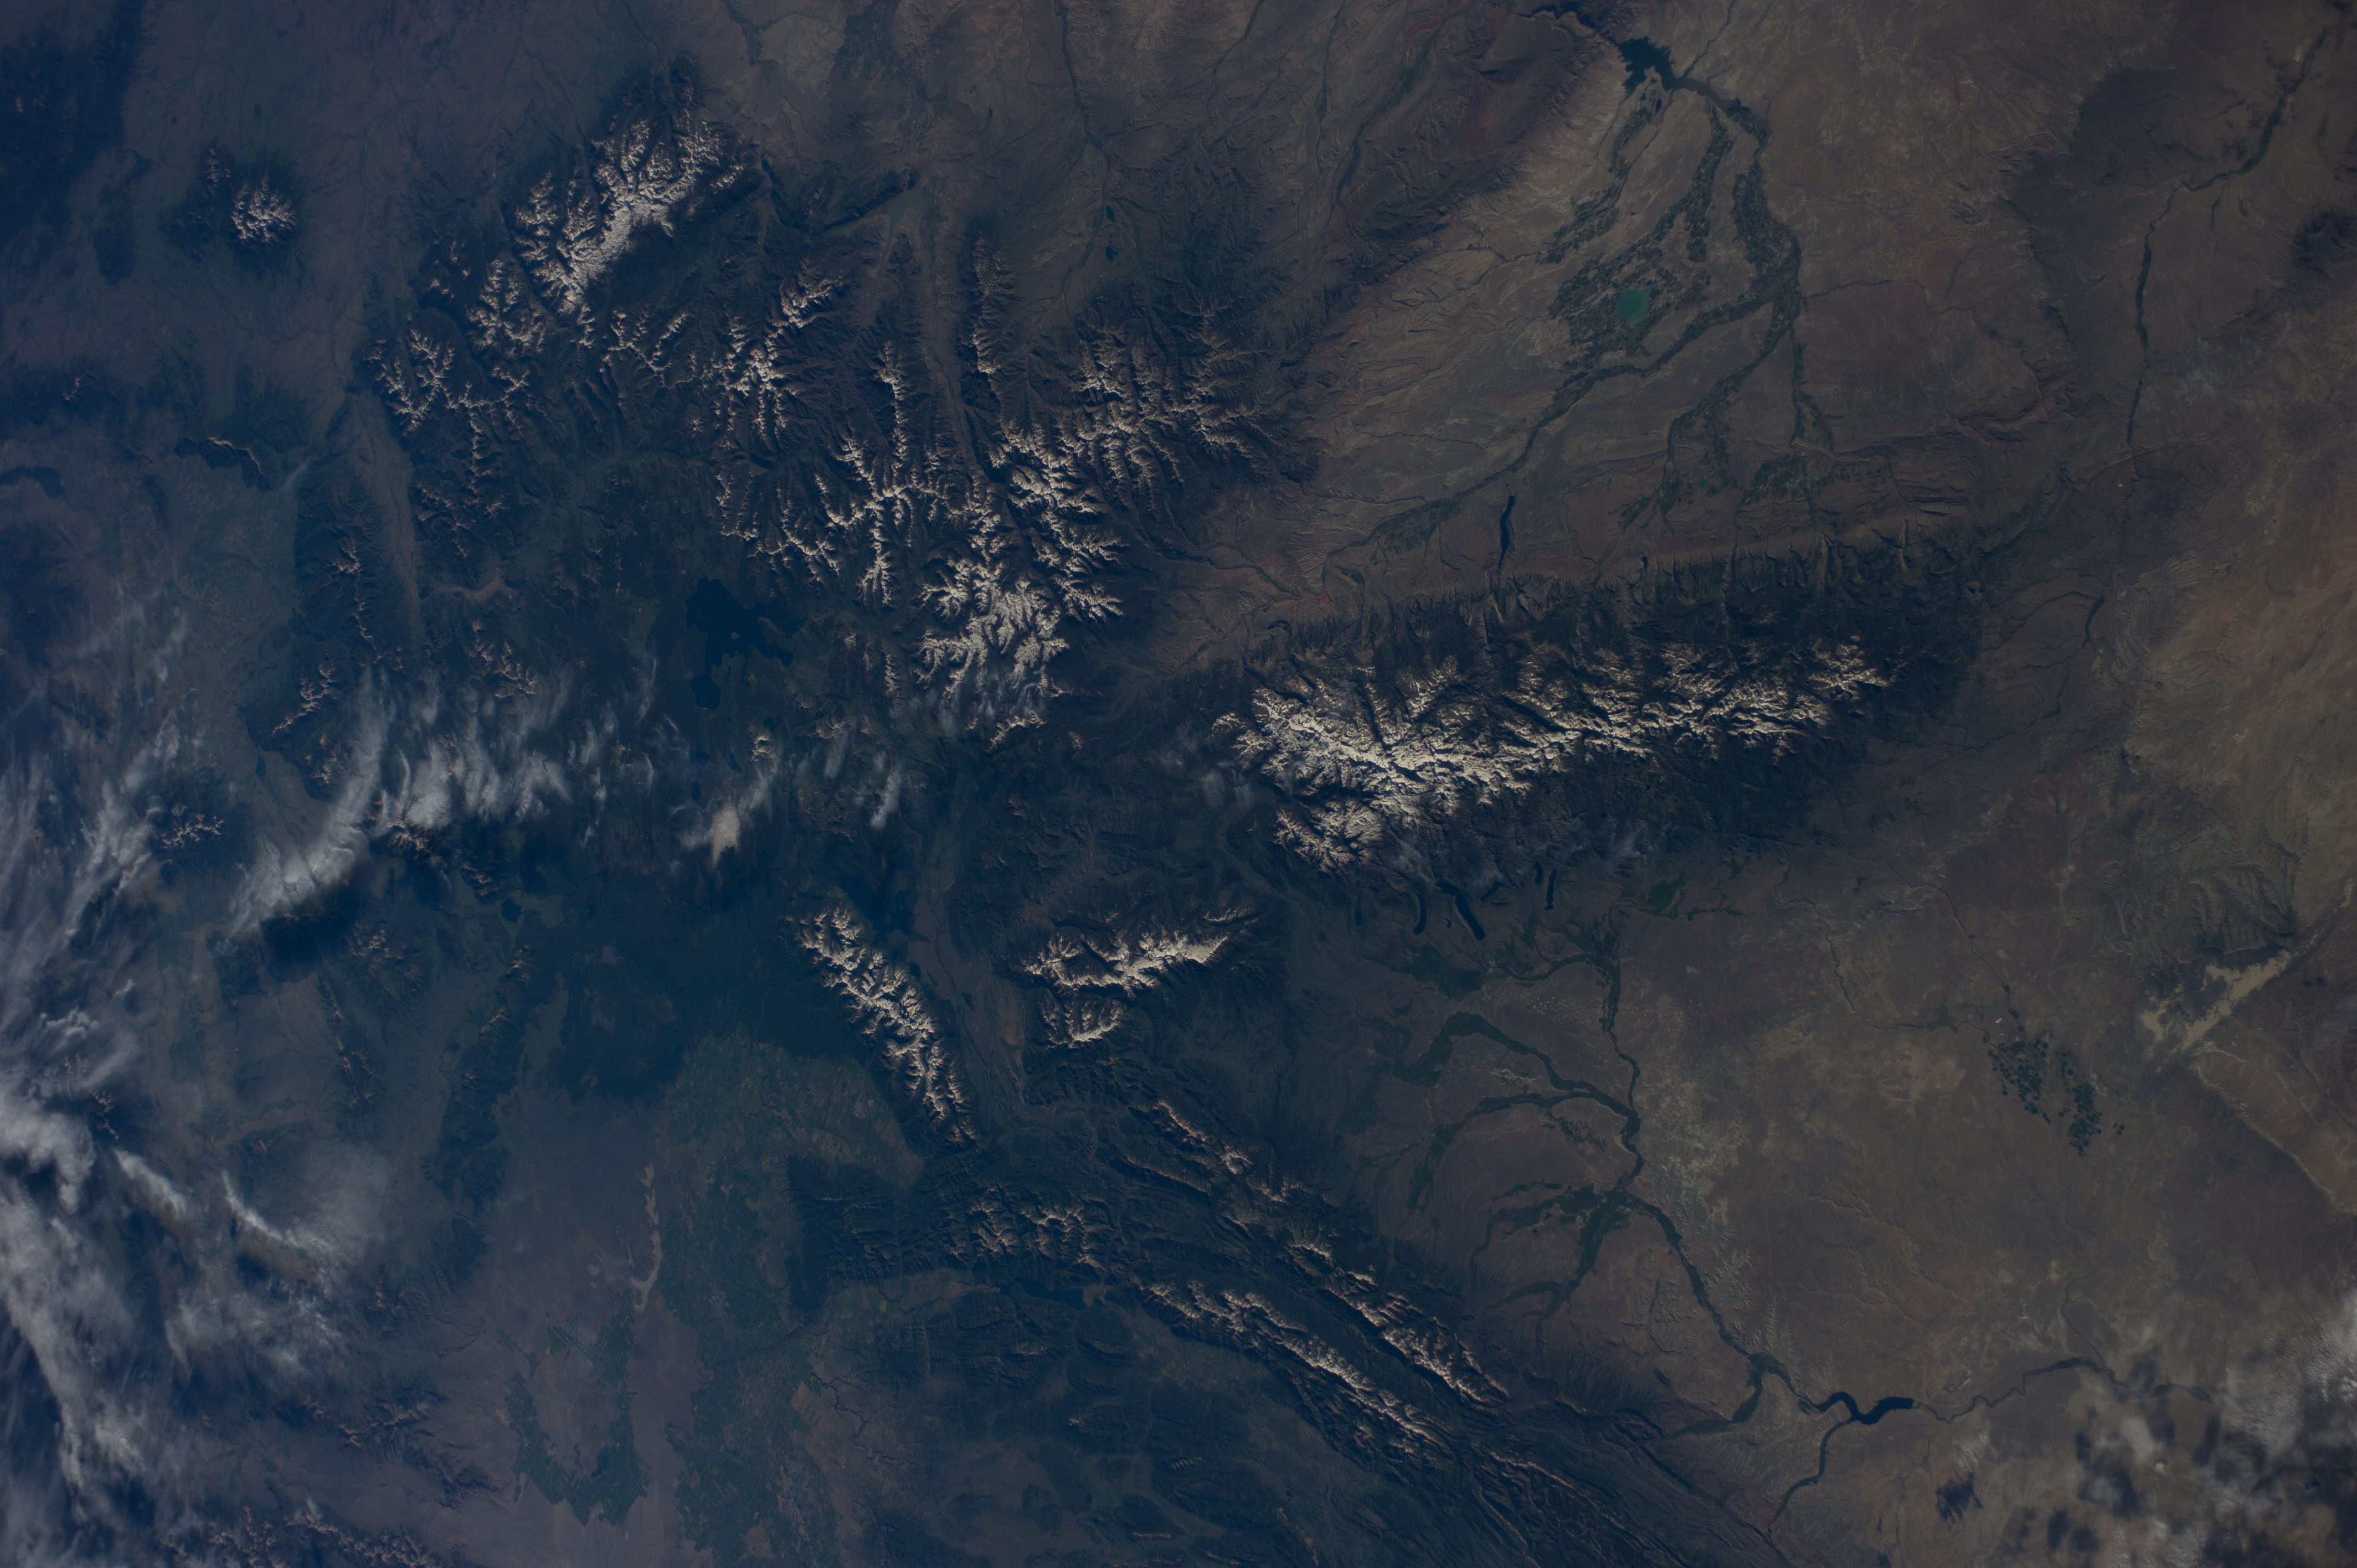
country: USA-WYOMING
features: WIND RIVER RA., SNOW, FOR., ABSEROKA RA., TETON RA., GREEN R., BIGHORN RA.
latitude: 43.5
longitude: -110.0
